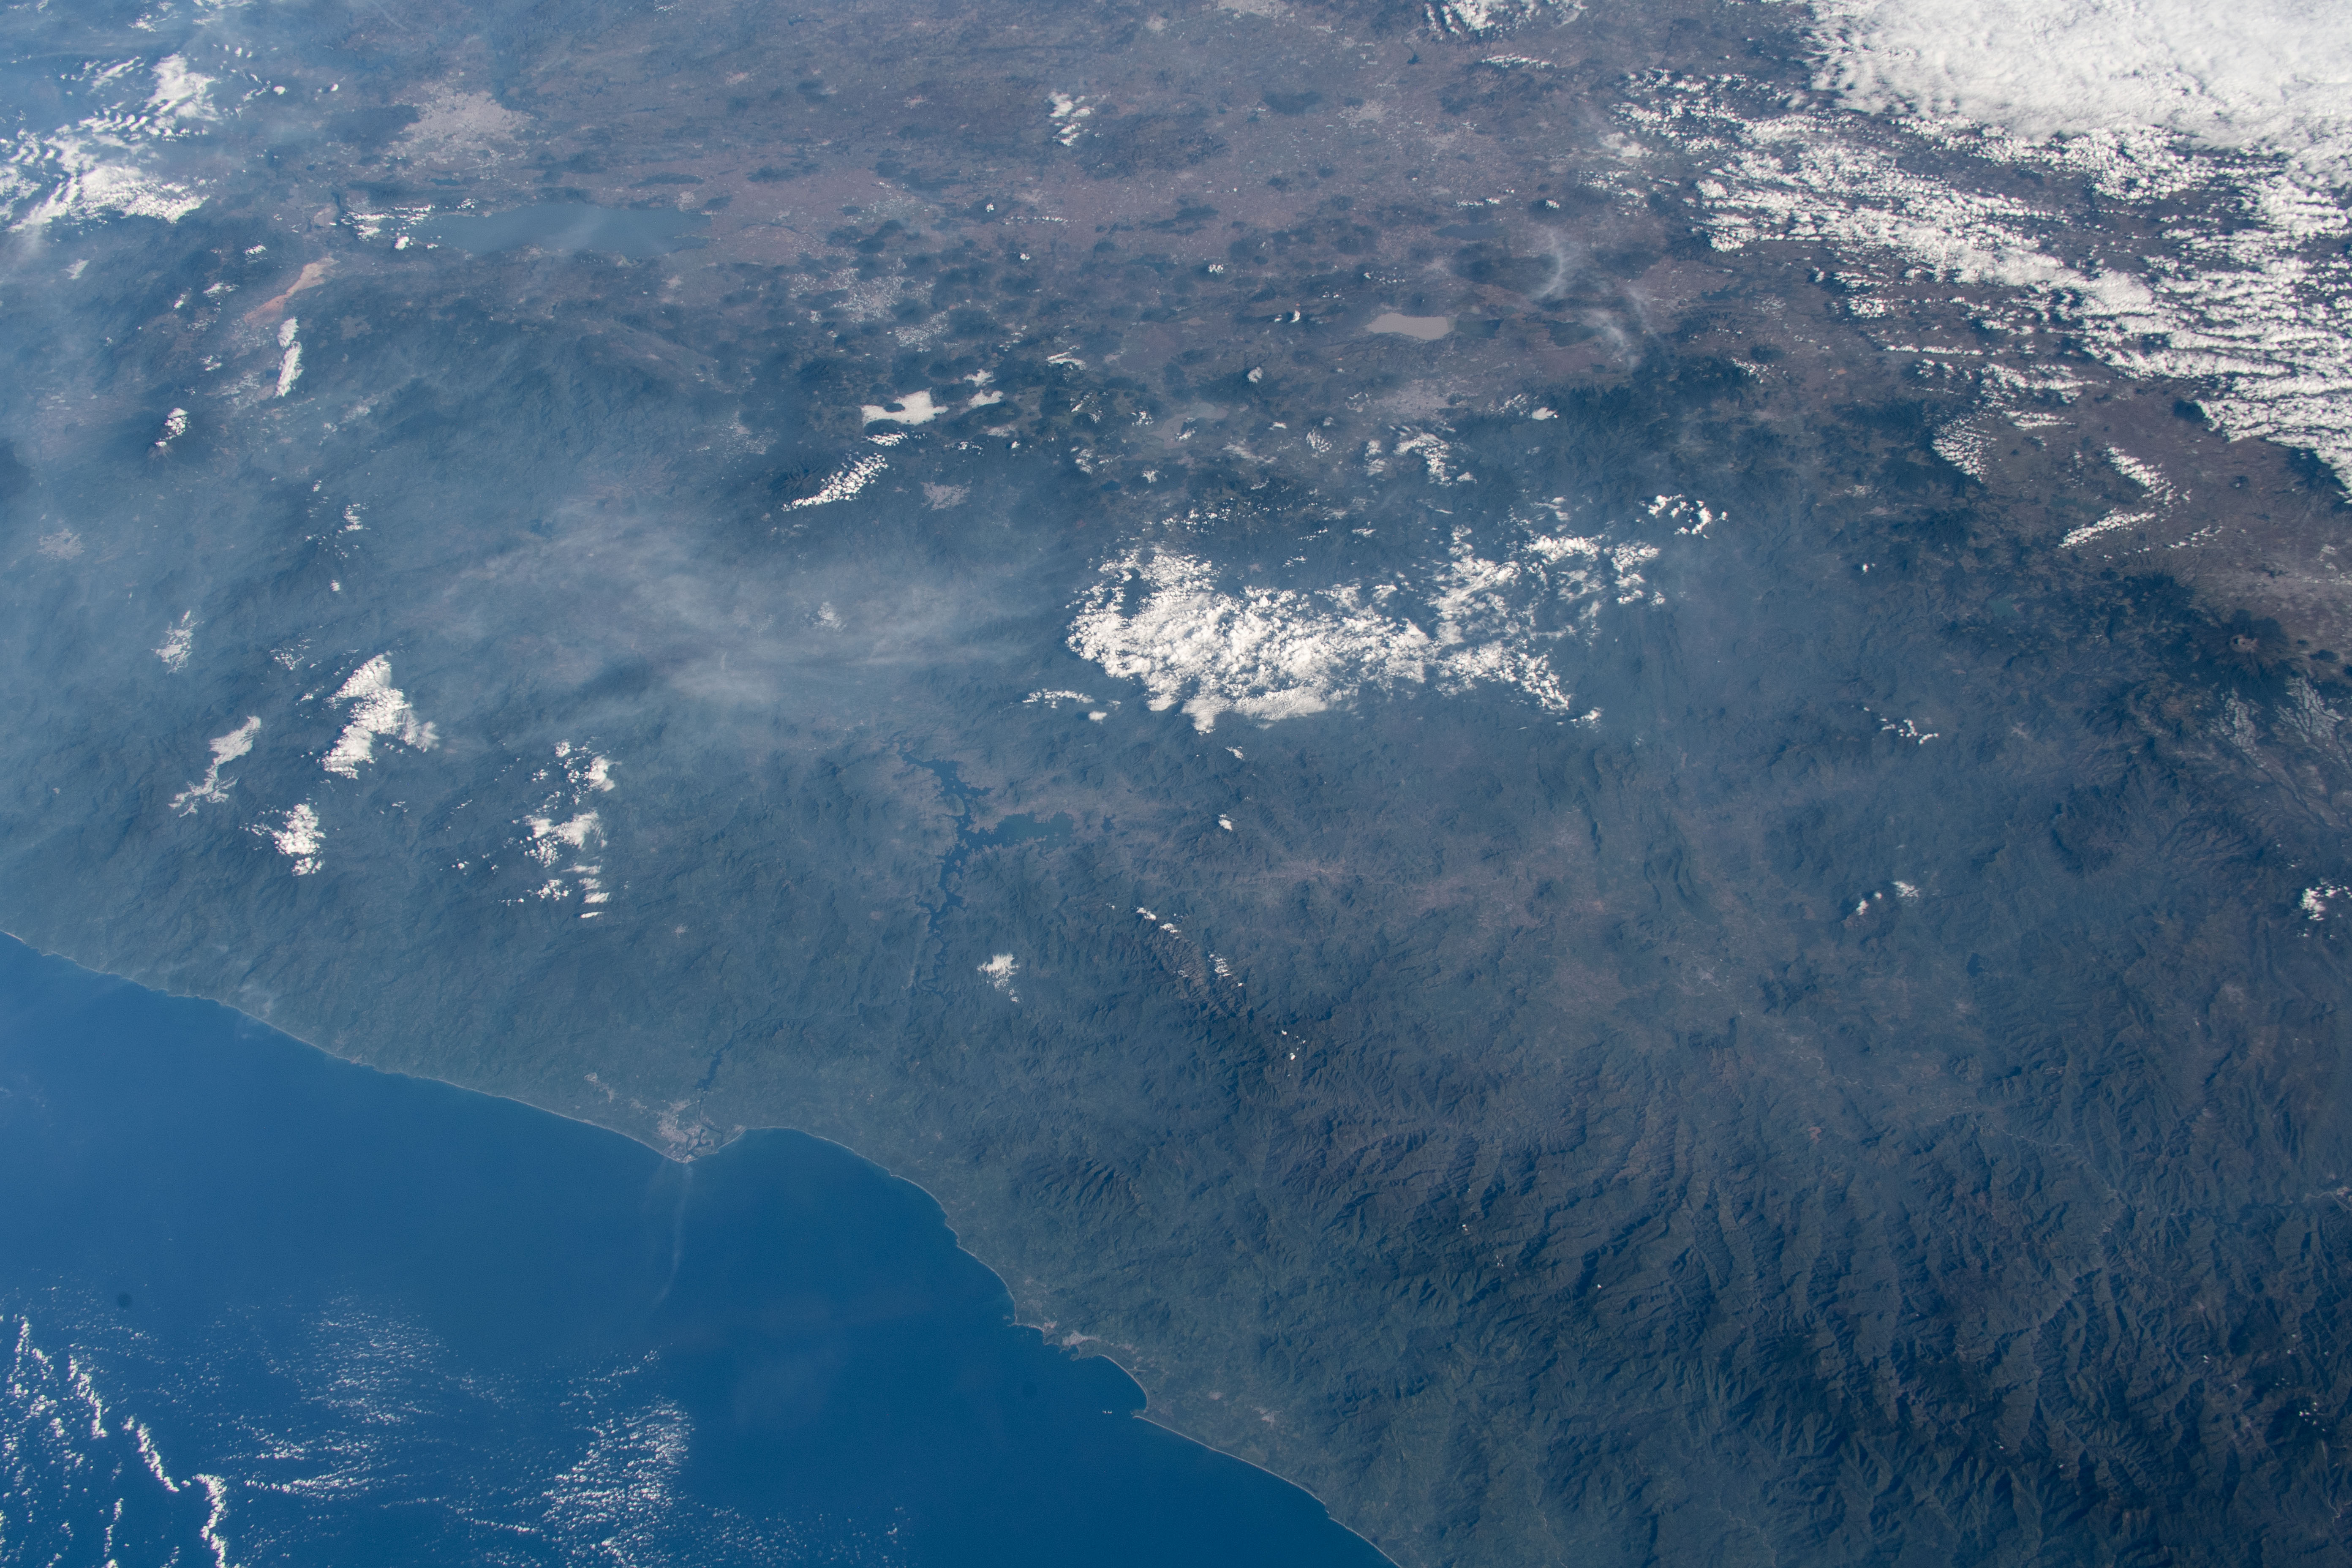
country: MEXICO
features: SIERRA MADRE DEL SUR MOUNTAINS, INFIERNILLO LAKE, MEXICO
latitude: 19.0
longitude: -101.5
